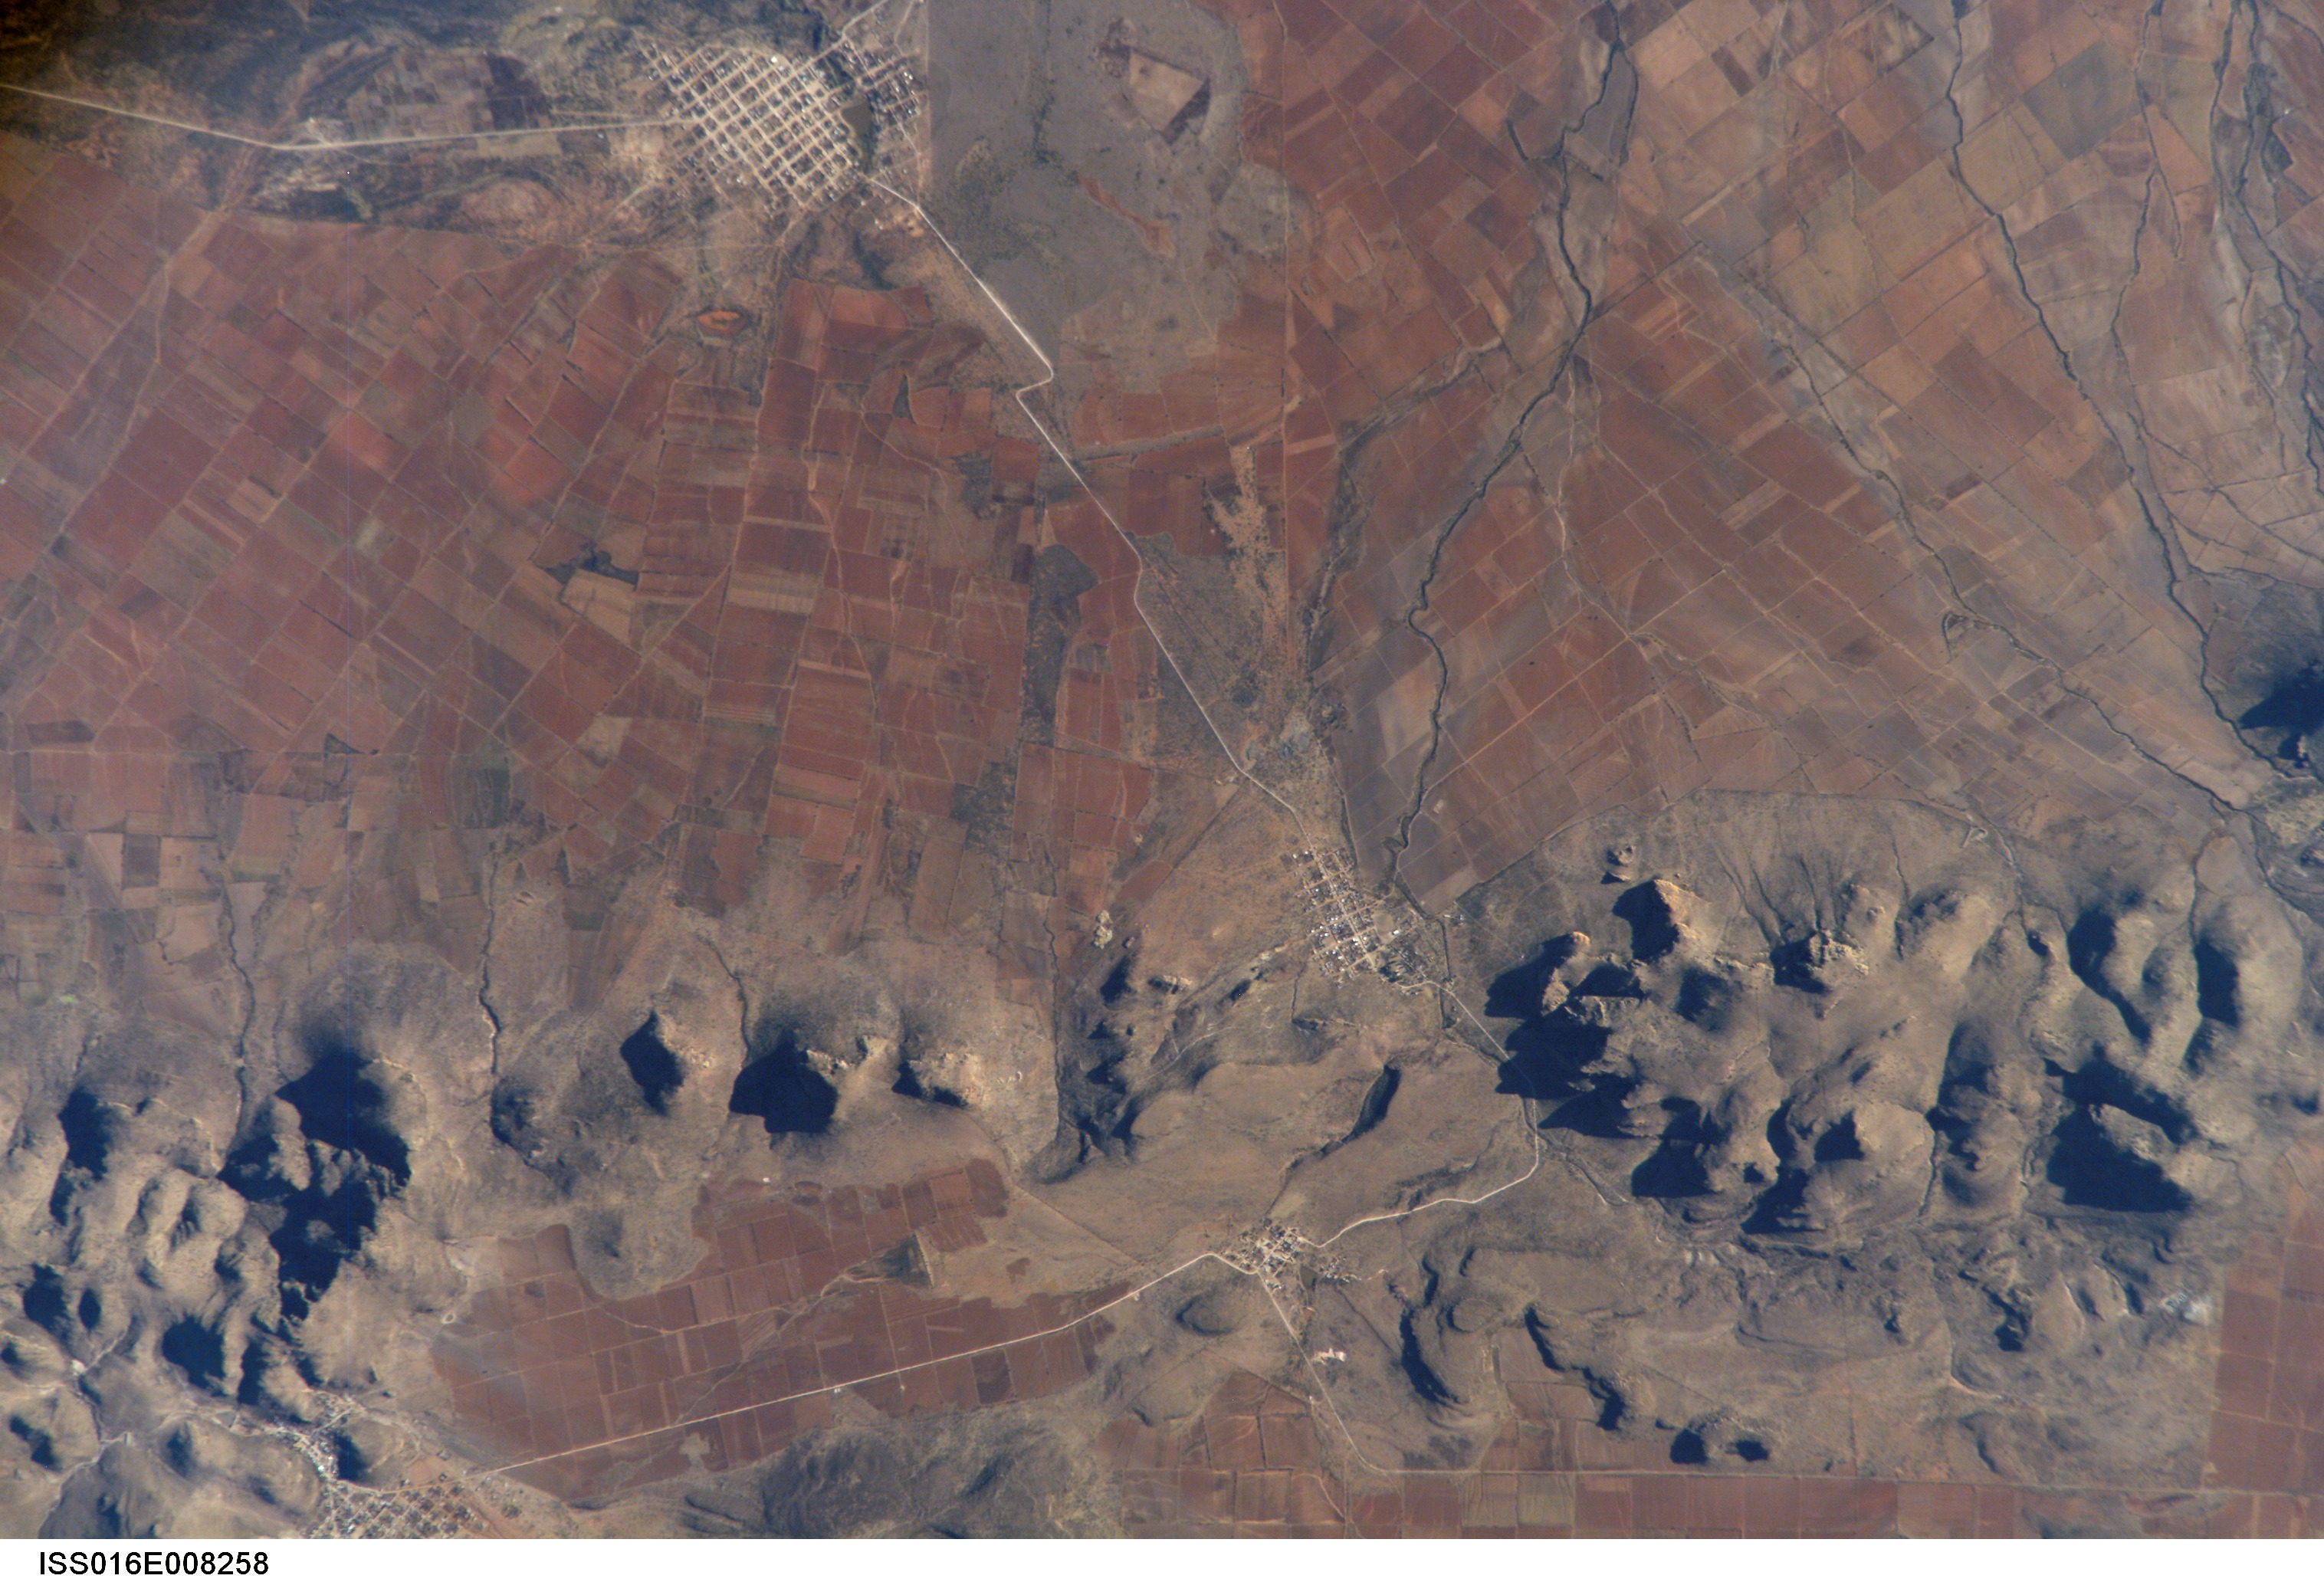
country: MEXICO
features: S. OF JUAN ALDAMO, AGR. MTS.
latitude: 24.1
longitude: -103.4
